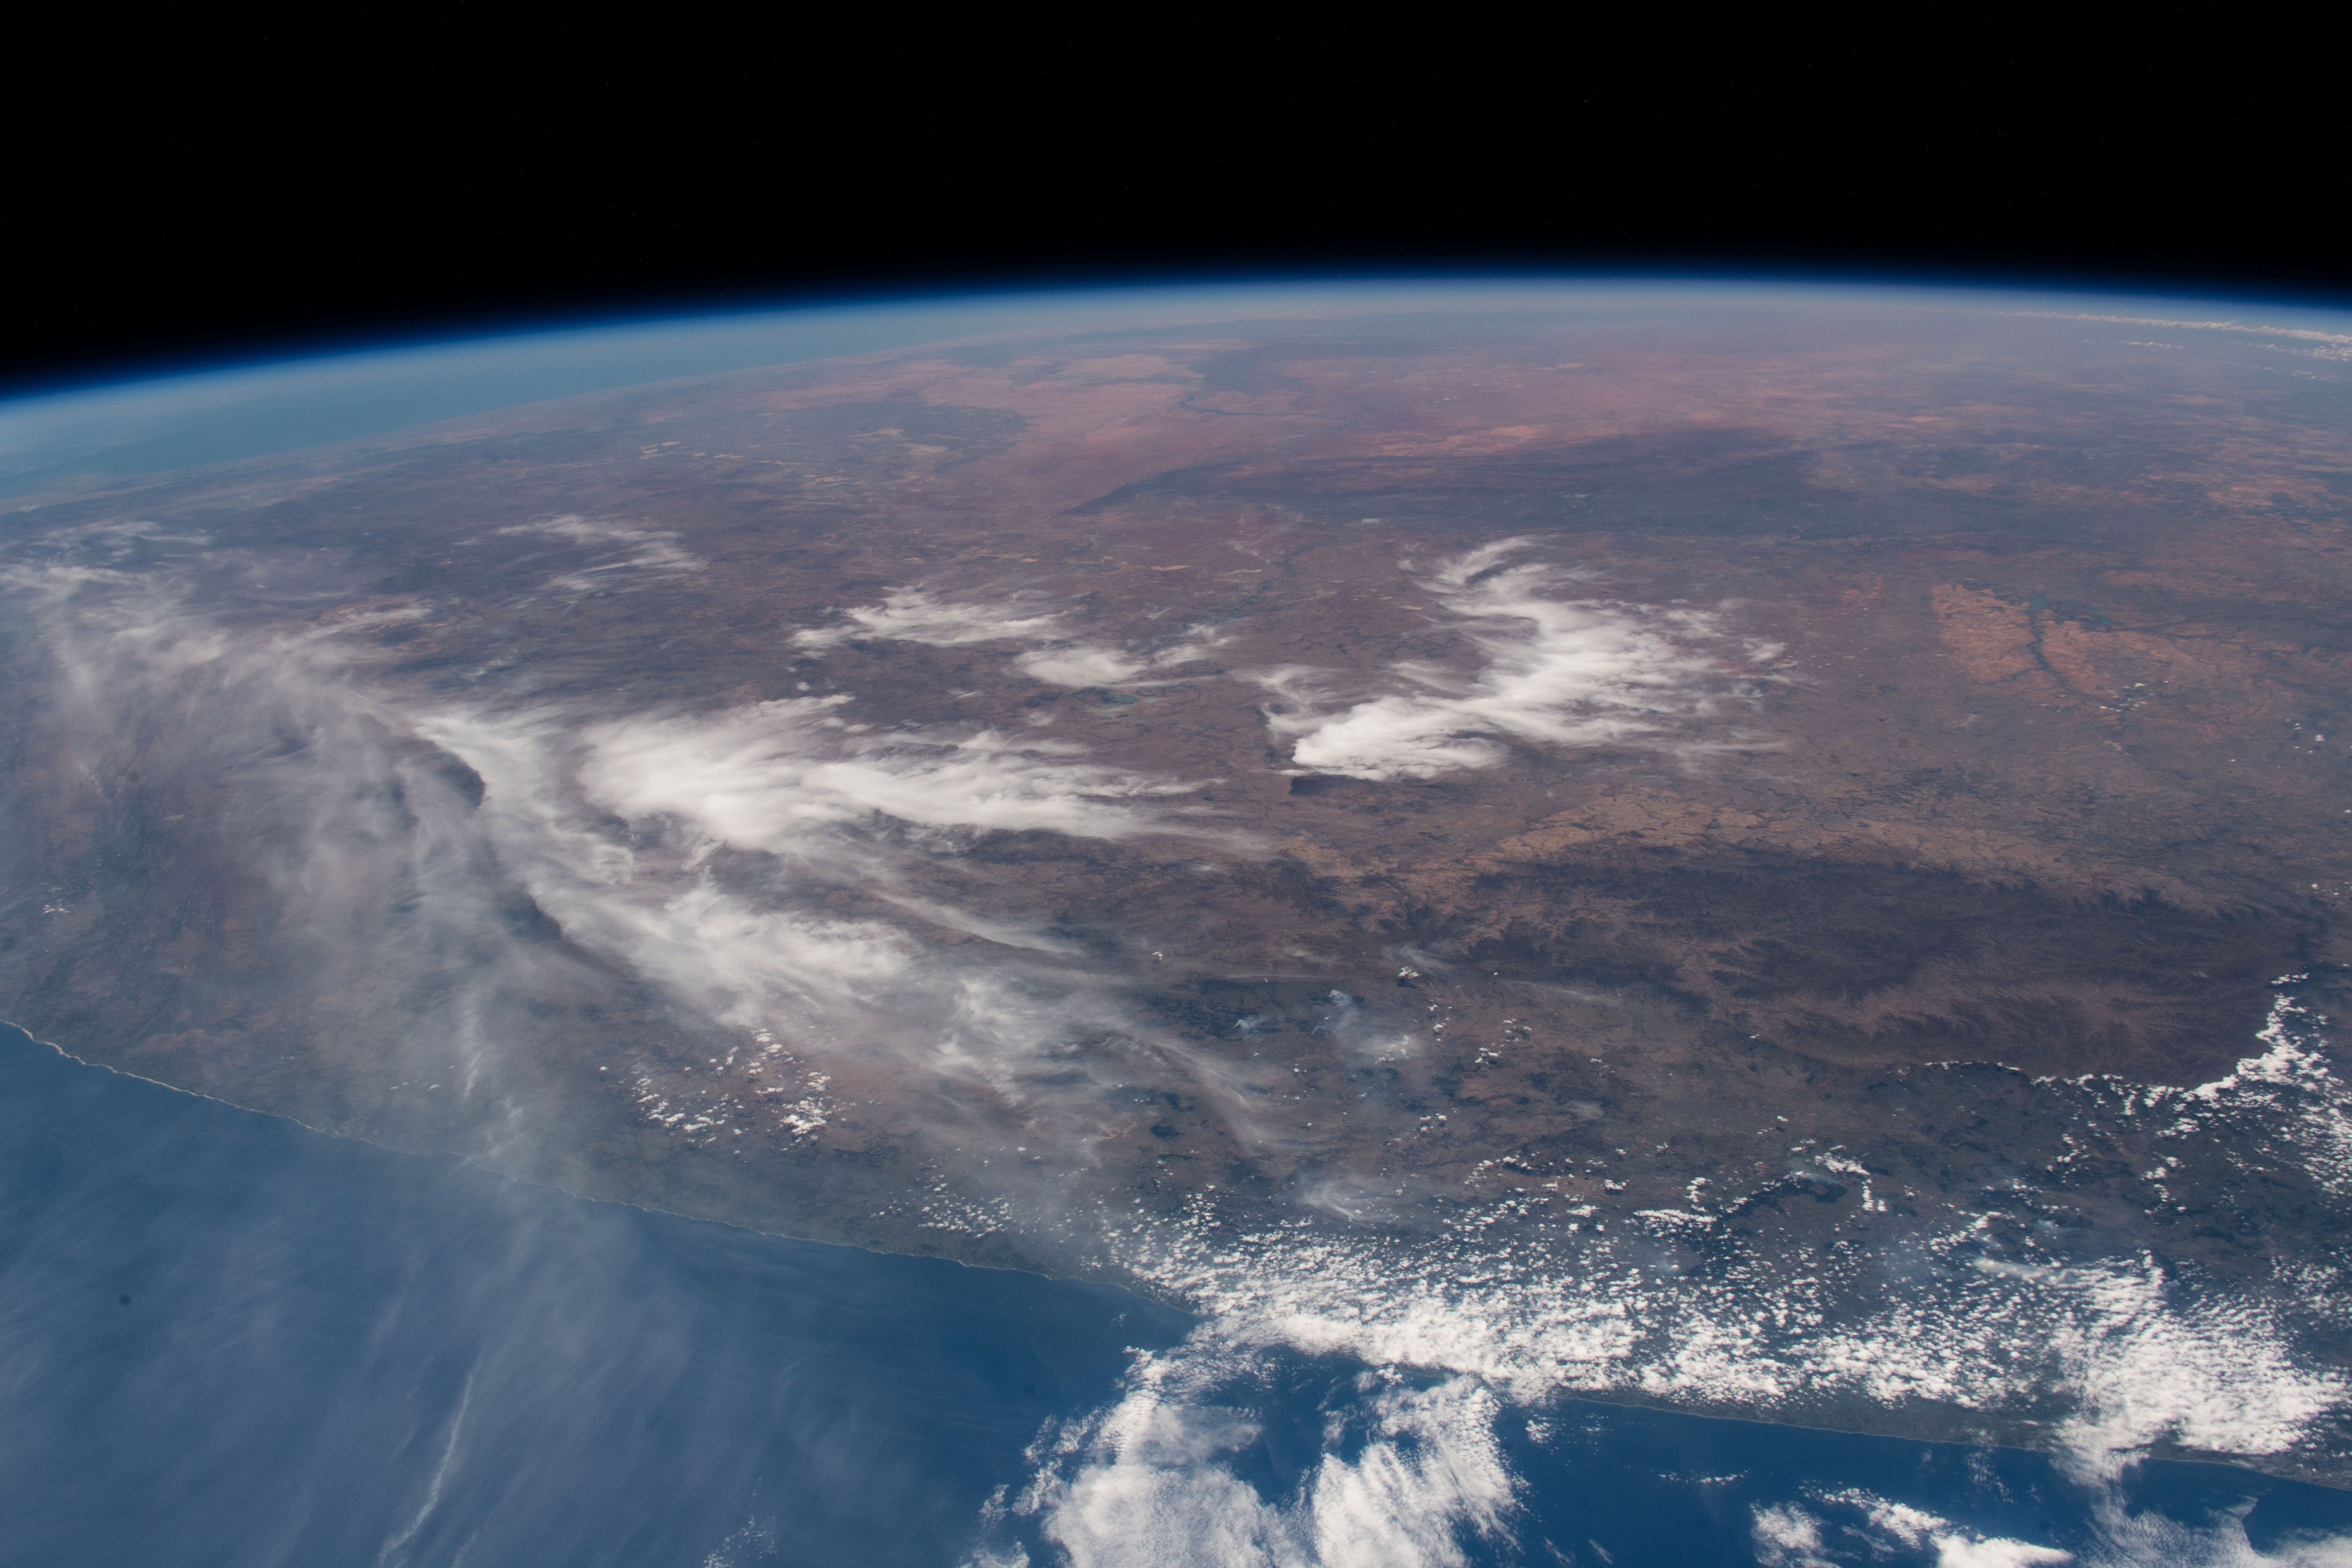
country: REPUBLIC SOUTH AFRICA
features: SOUTH AFRICA, DRAKENSBERG MOUNTAINS
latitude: -30.5
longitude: 25.5
